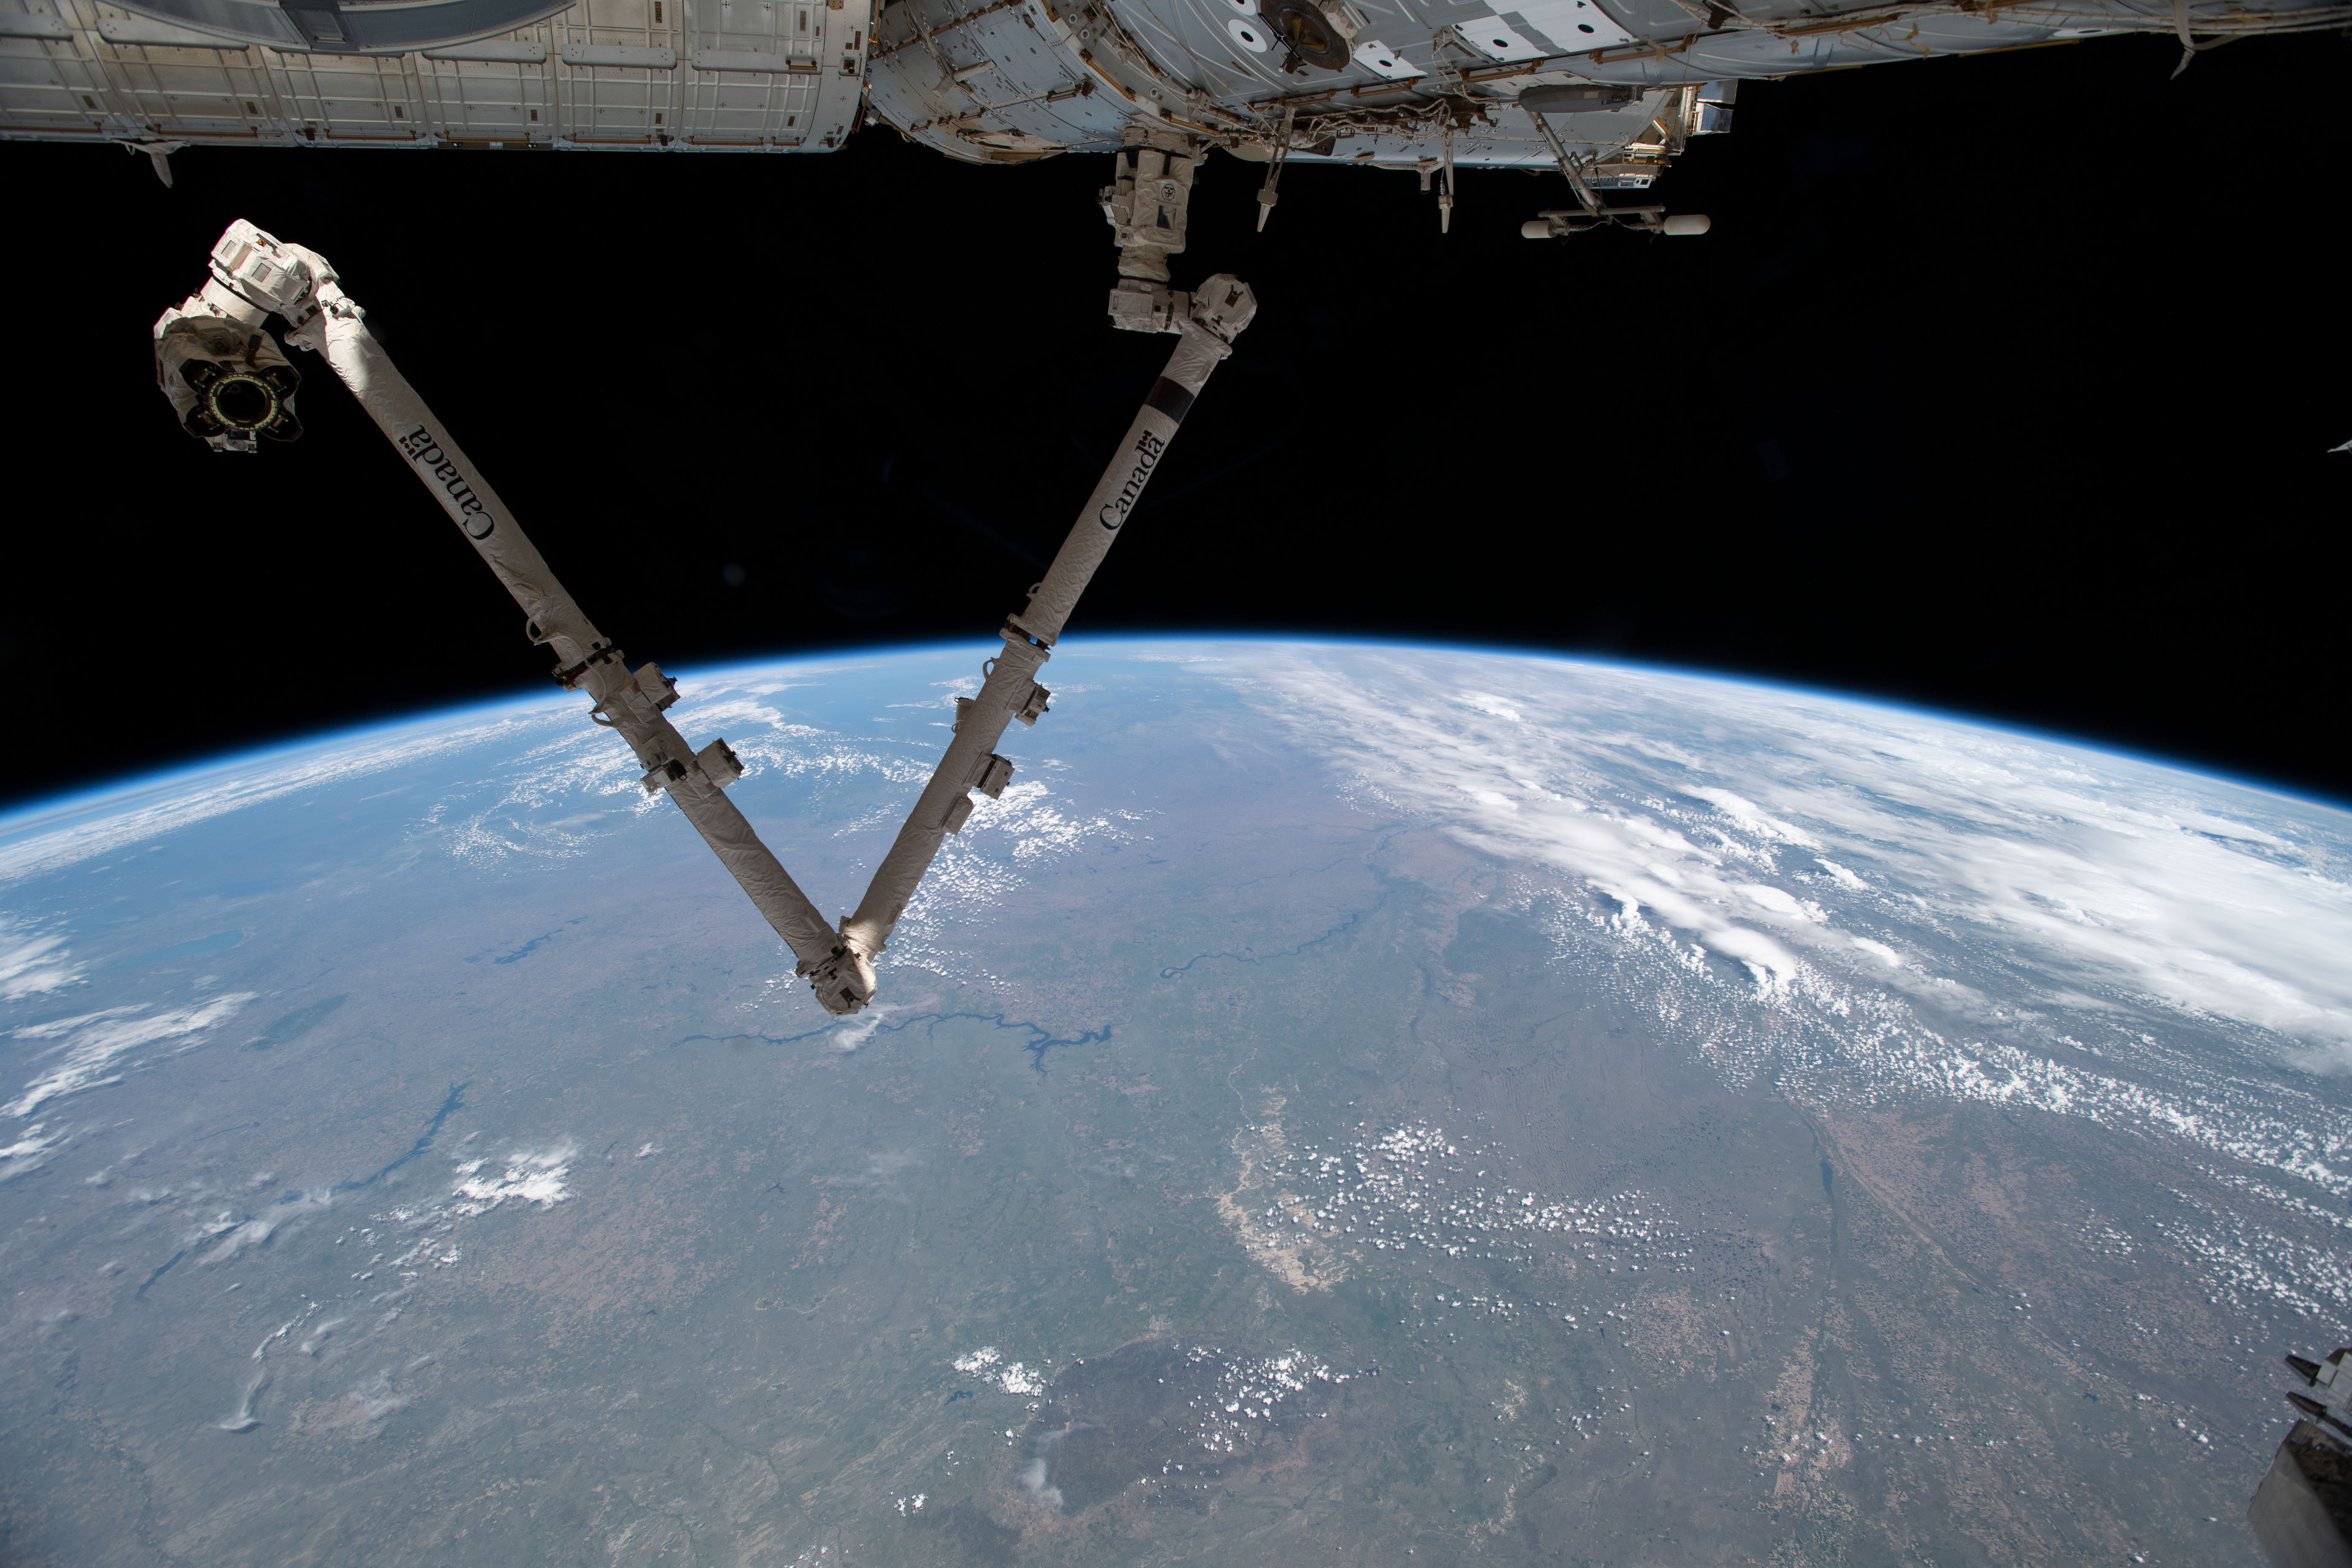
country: USA-WISCONSIN
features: MISSOURI RIVER, LAKE OAHE, LAKE SAKAKAWEA, TURTLE MOUNTAIN STATE FOREST, LAKE MANITOBA, BLACK HILLS NATIONAL FOREST, LIMB
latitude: 44.5
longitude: -92.0
